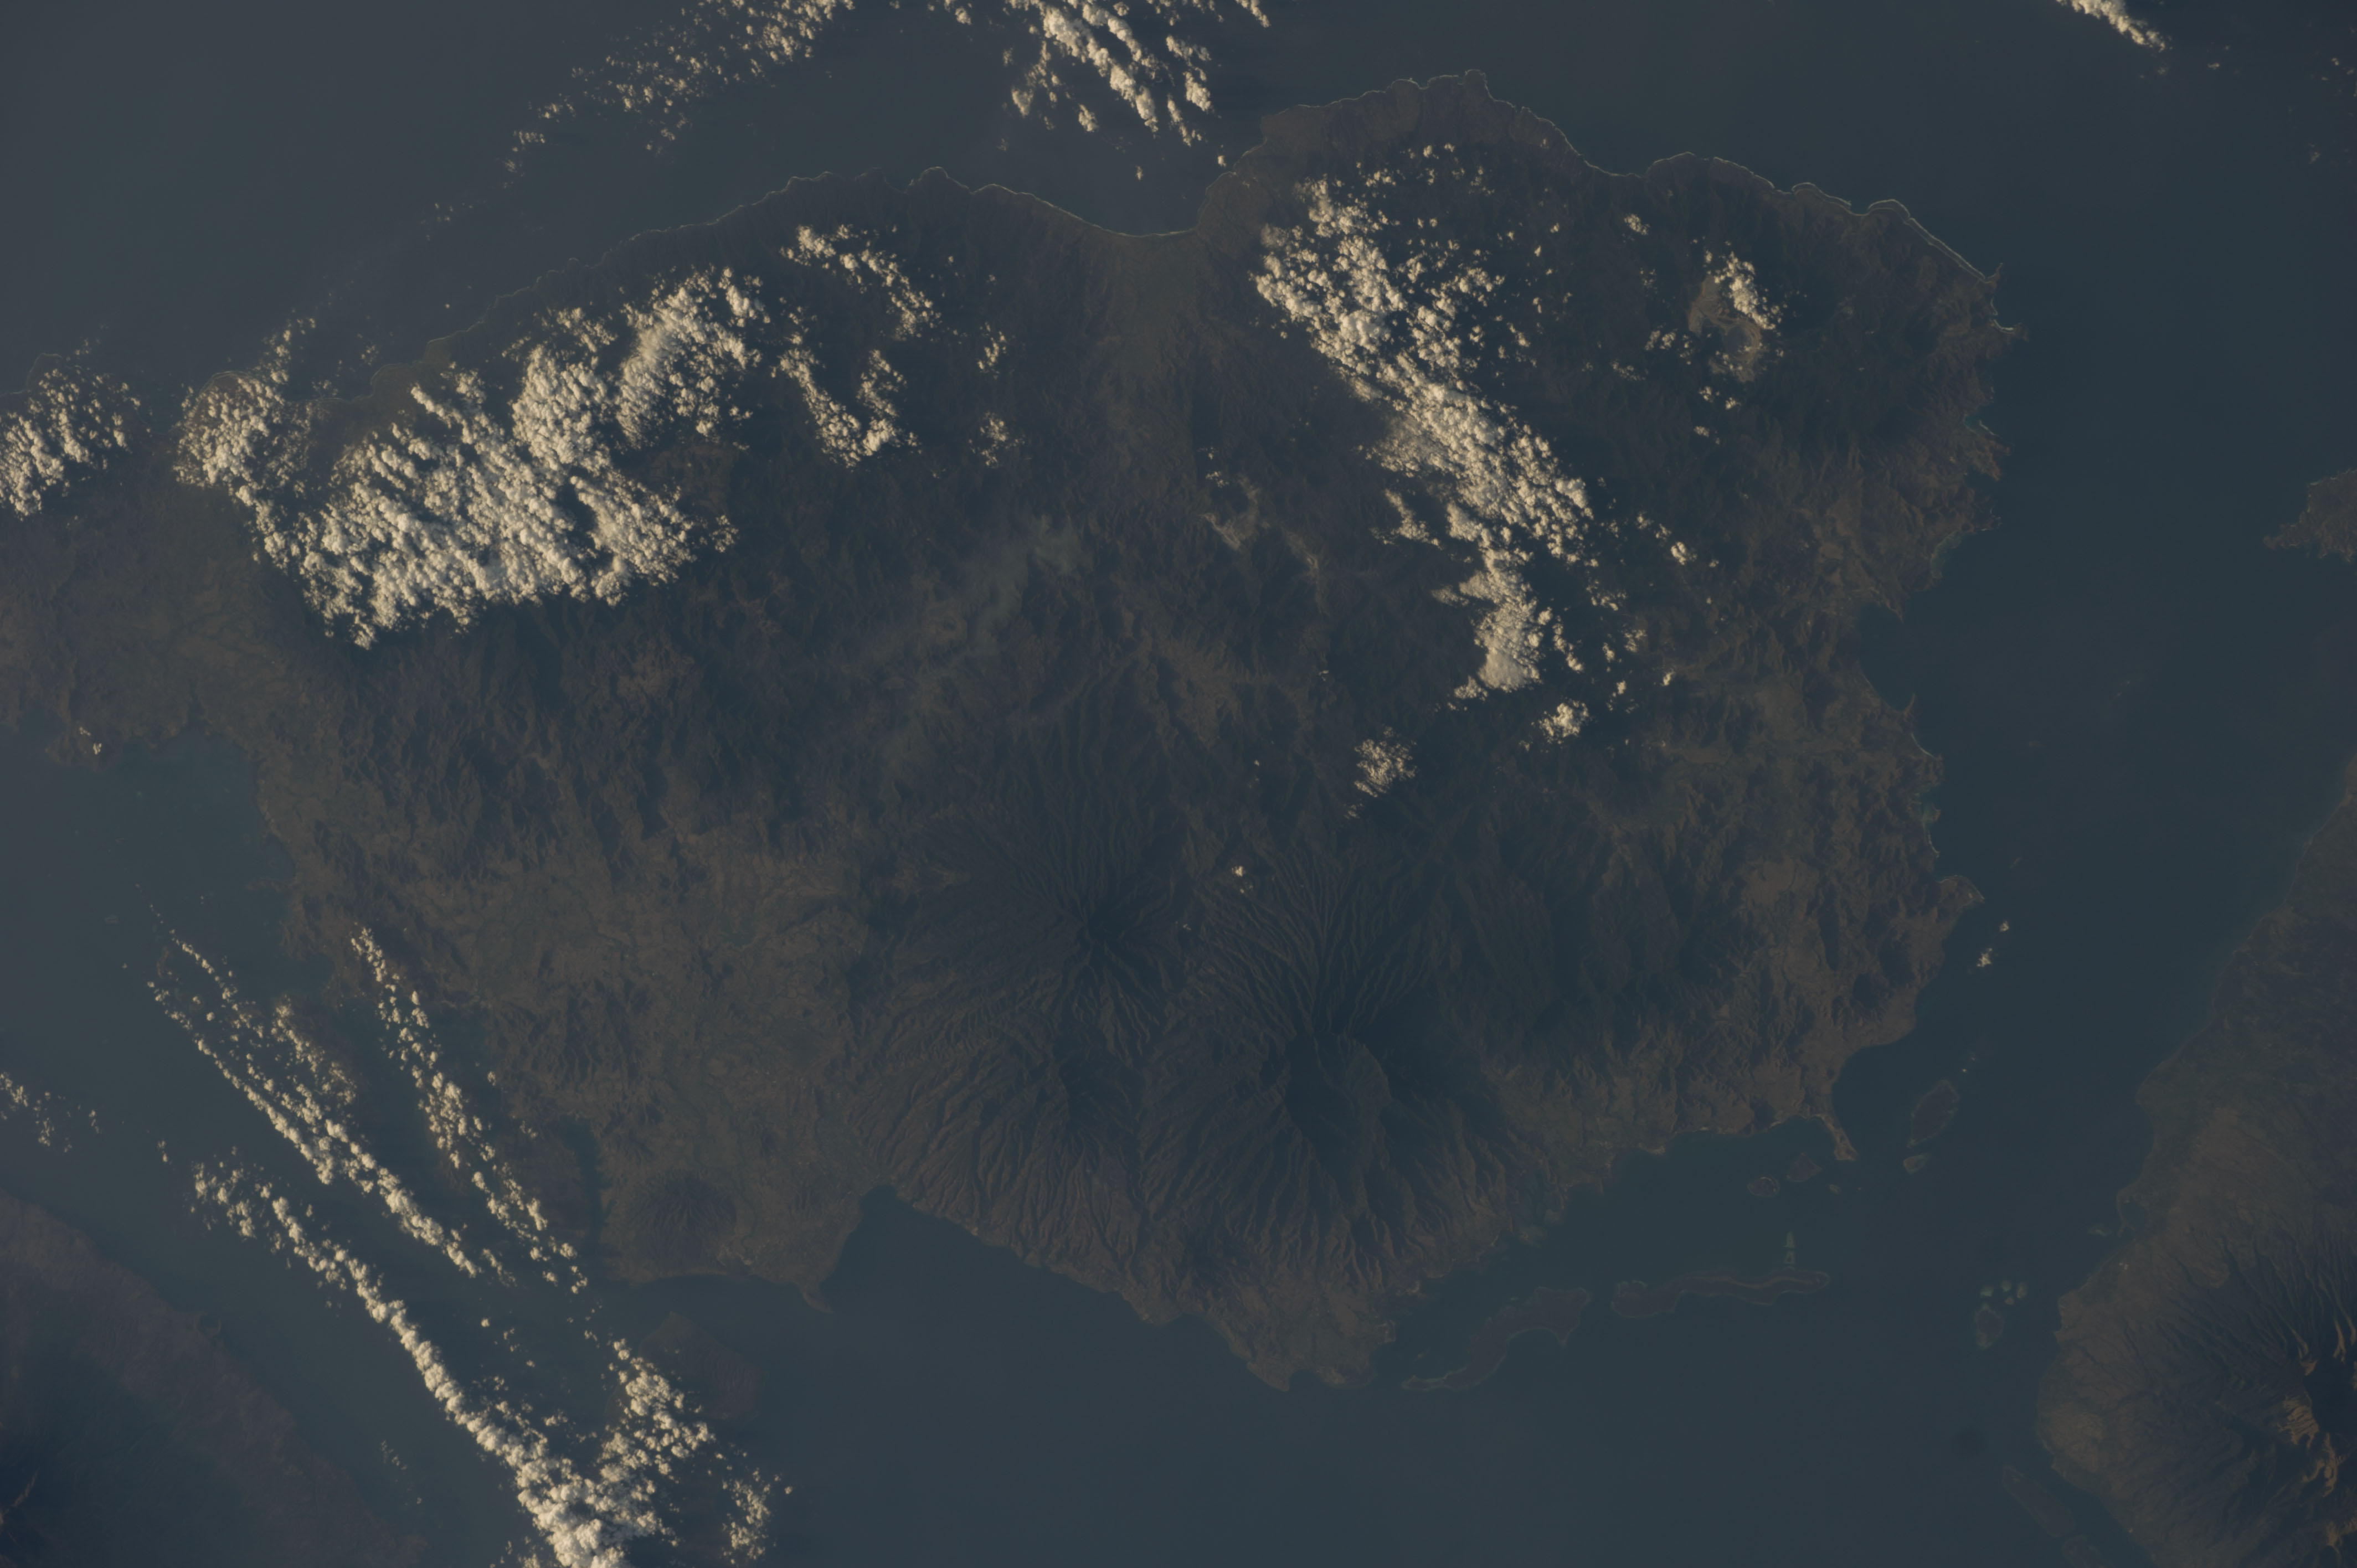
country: INDONESIA
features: W. NUSA TENGGARA, BALI S.
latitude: -8.7
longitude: 117.2
